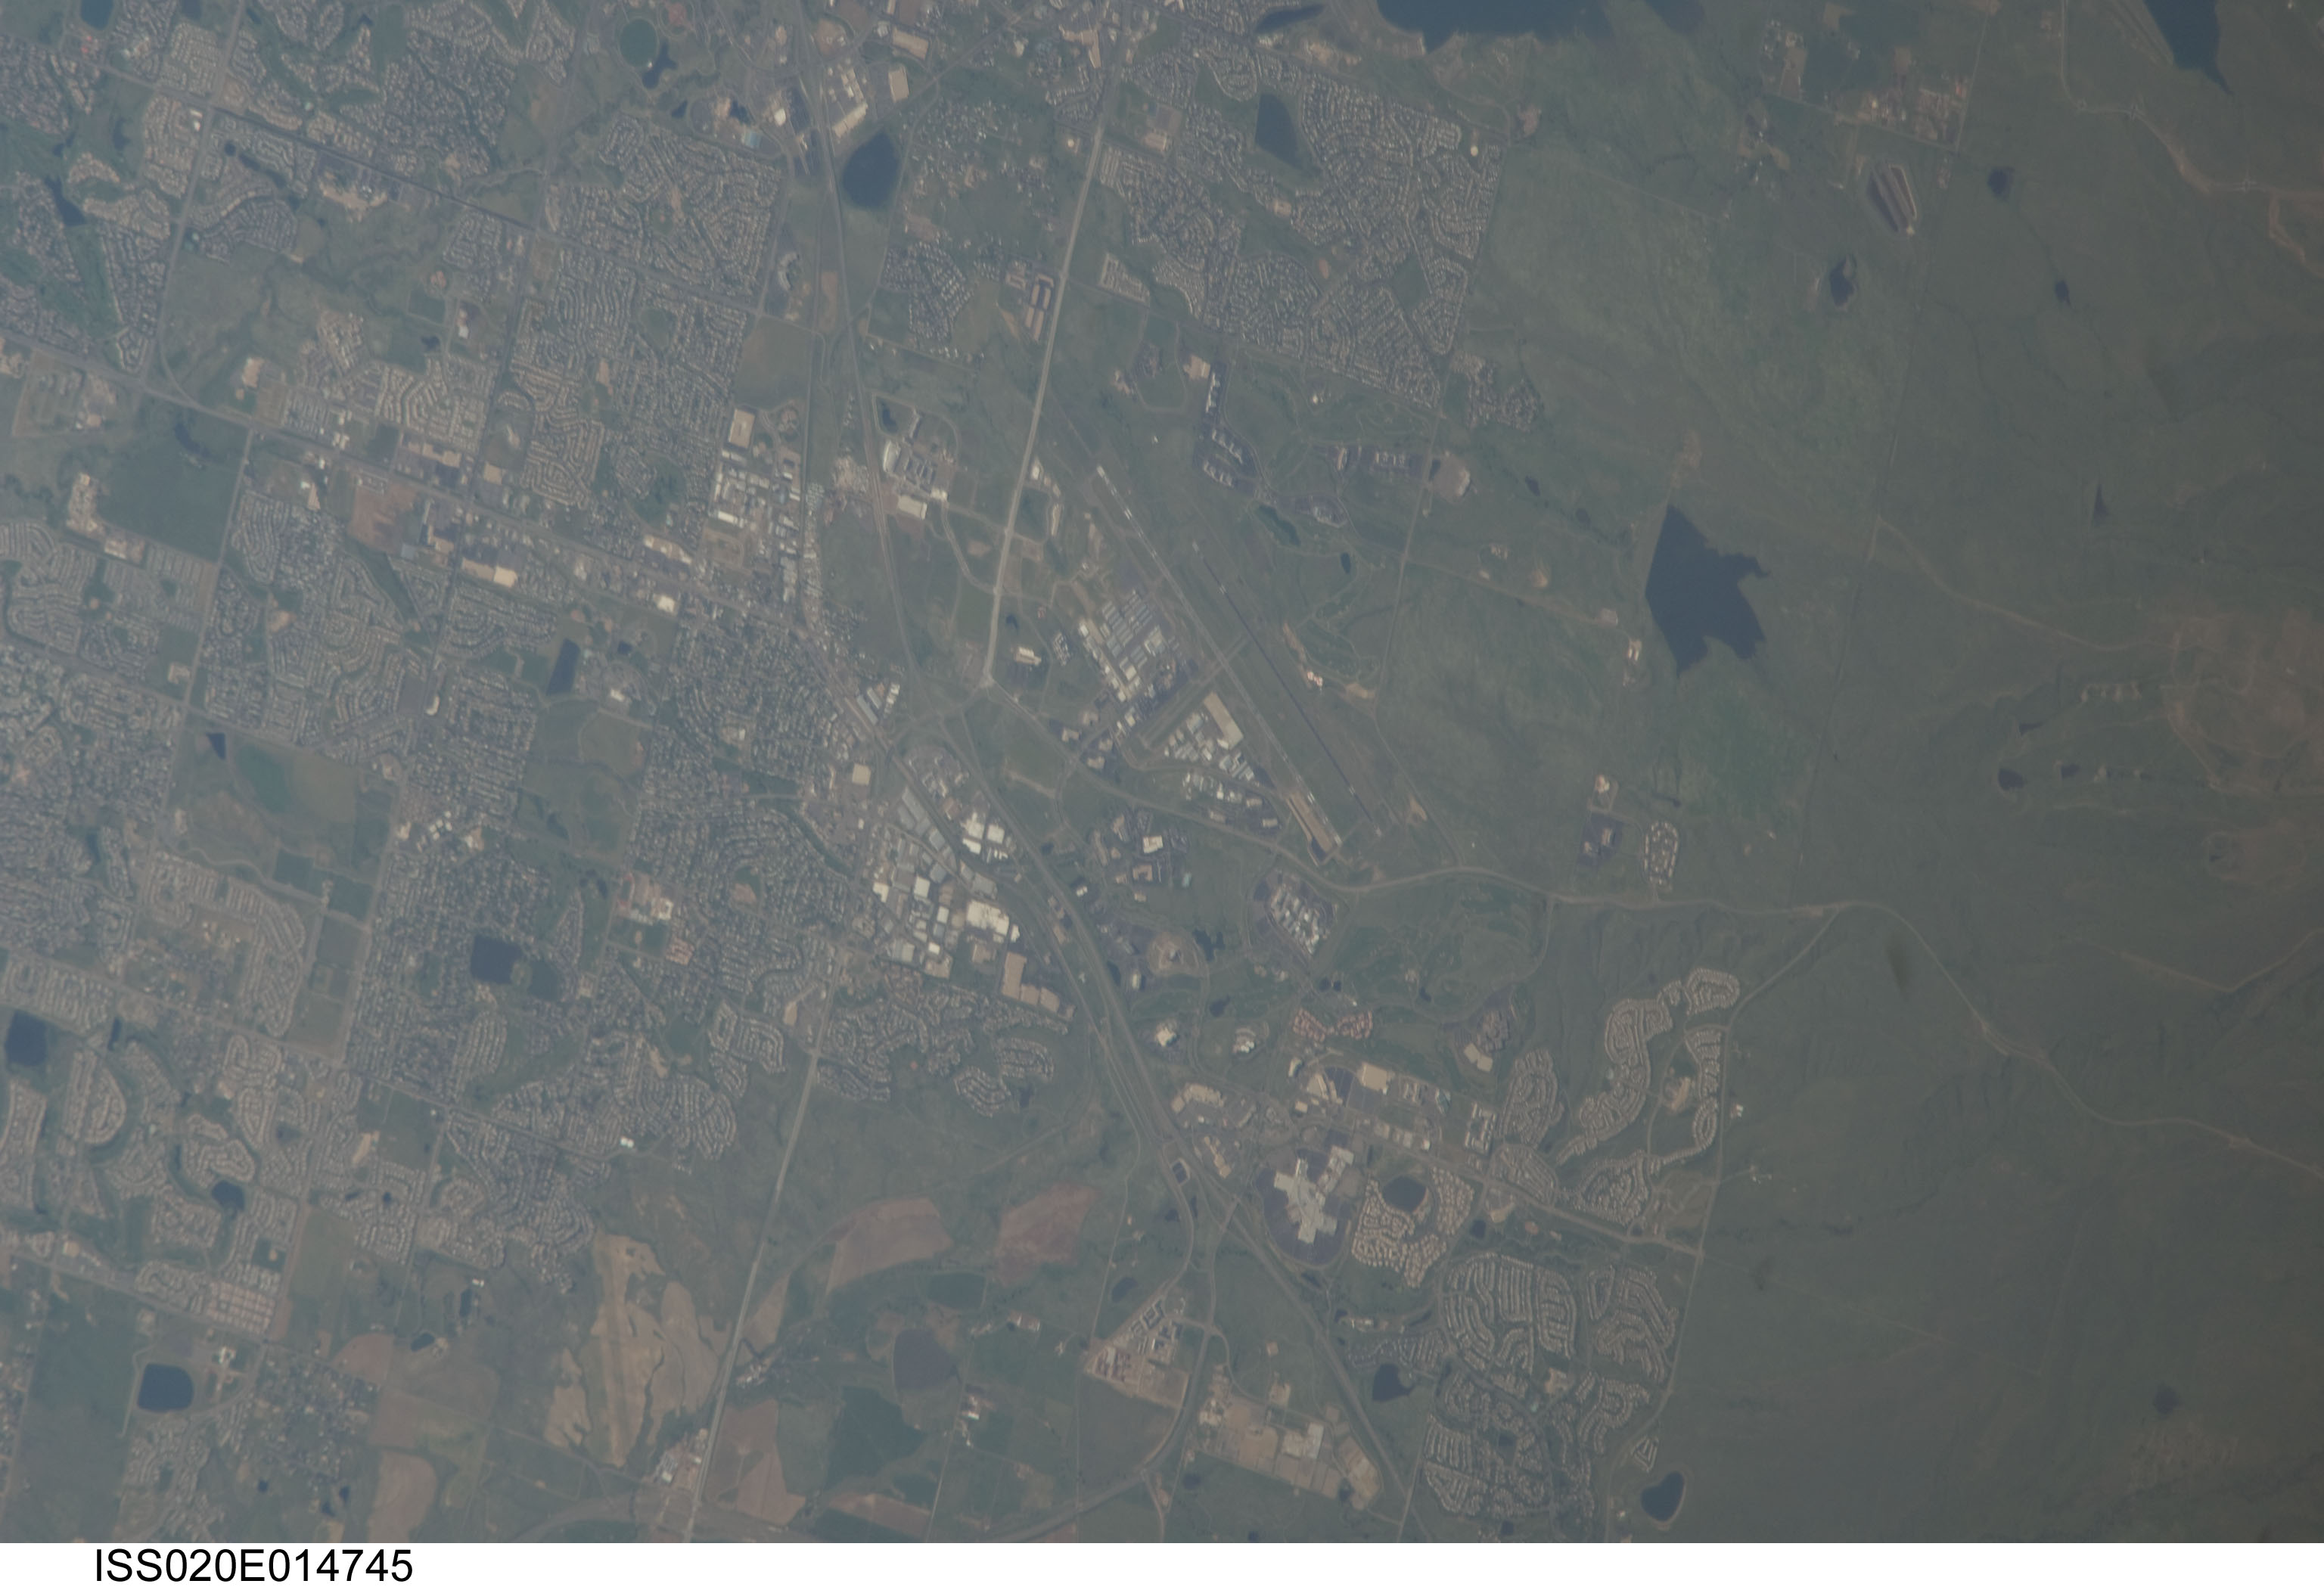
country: USA-COLORADO
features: BROOMFIELD CO,GREAT WESTERN RESERVOIR
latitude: 39.9
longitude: -105.1
